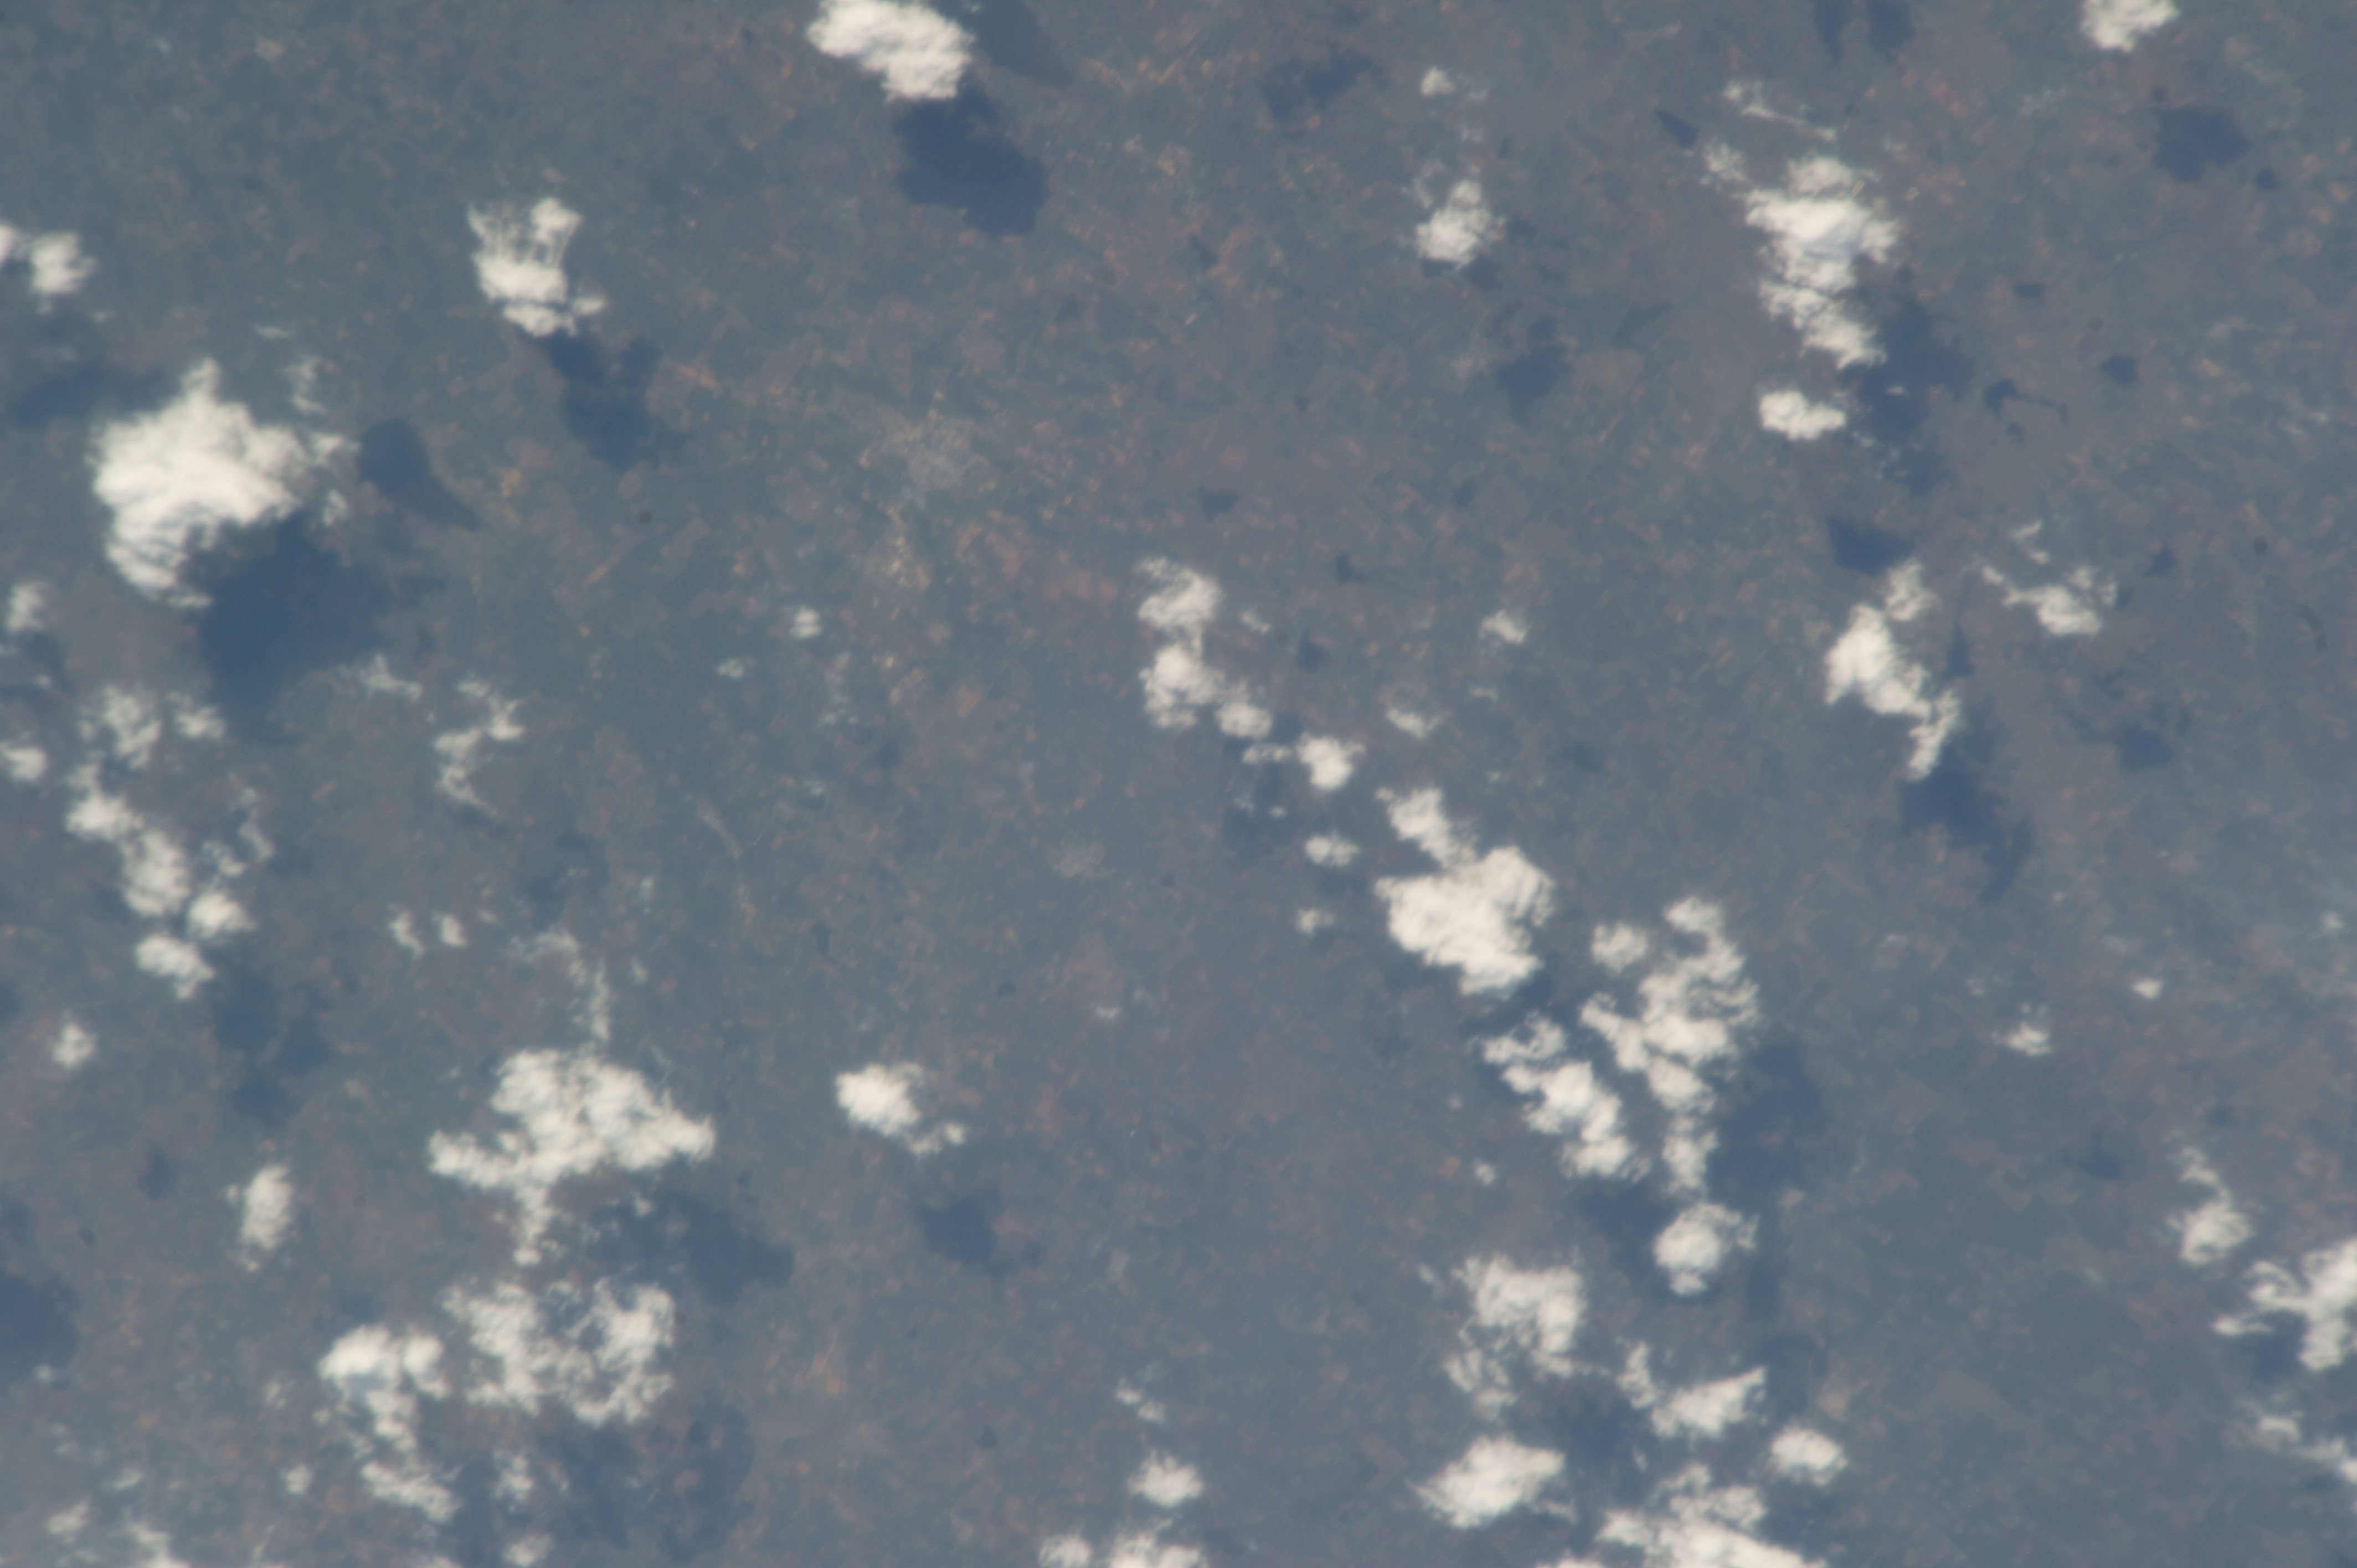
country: INDIA
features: GHANSAWANGI
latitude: 19.5
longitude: 76.0
